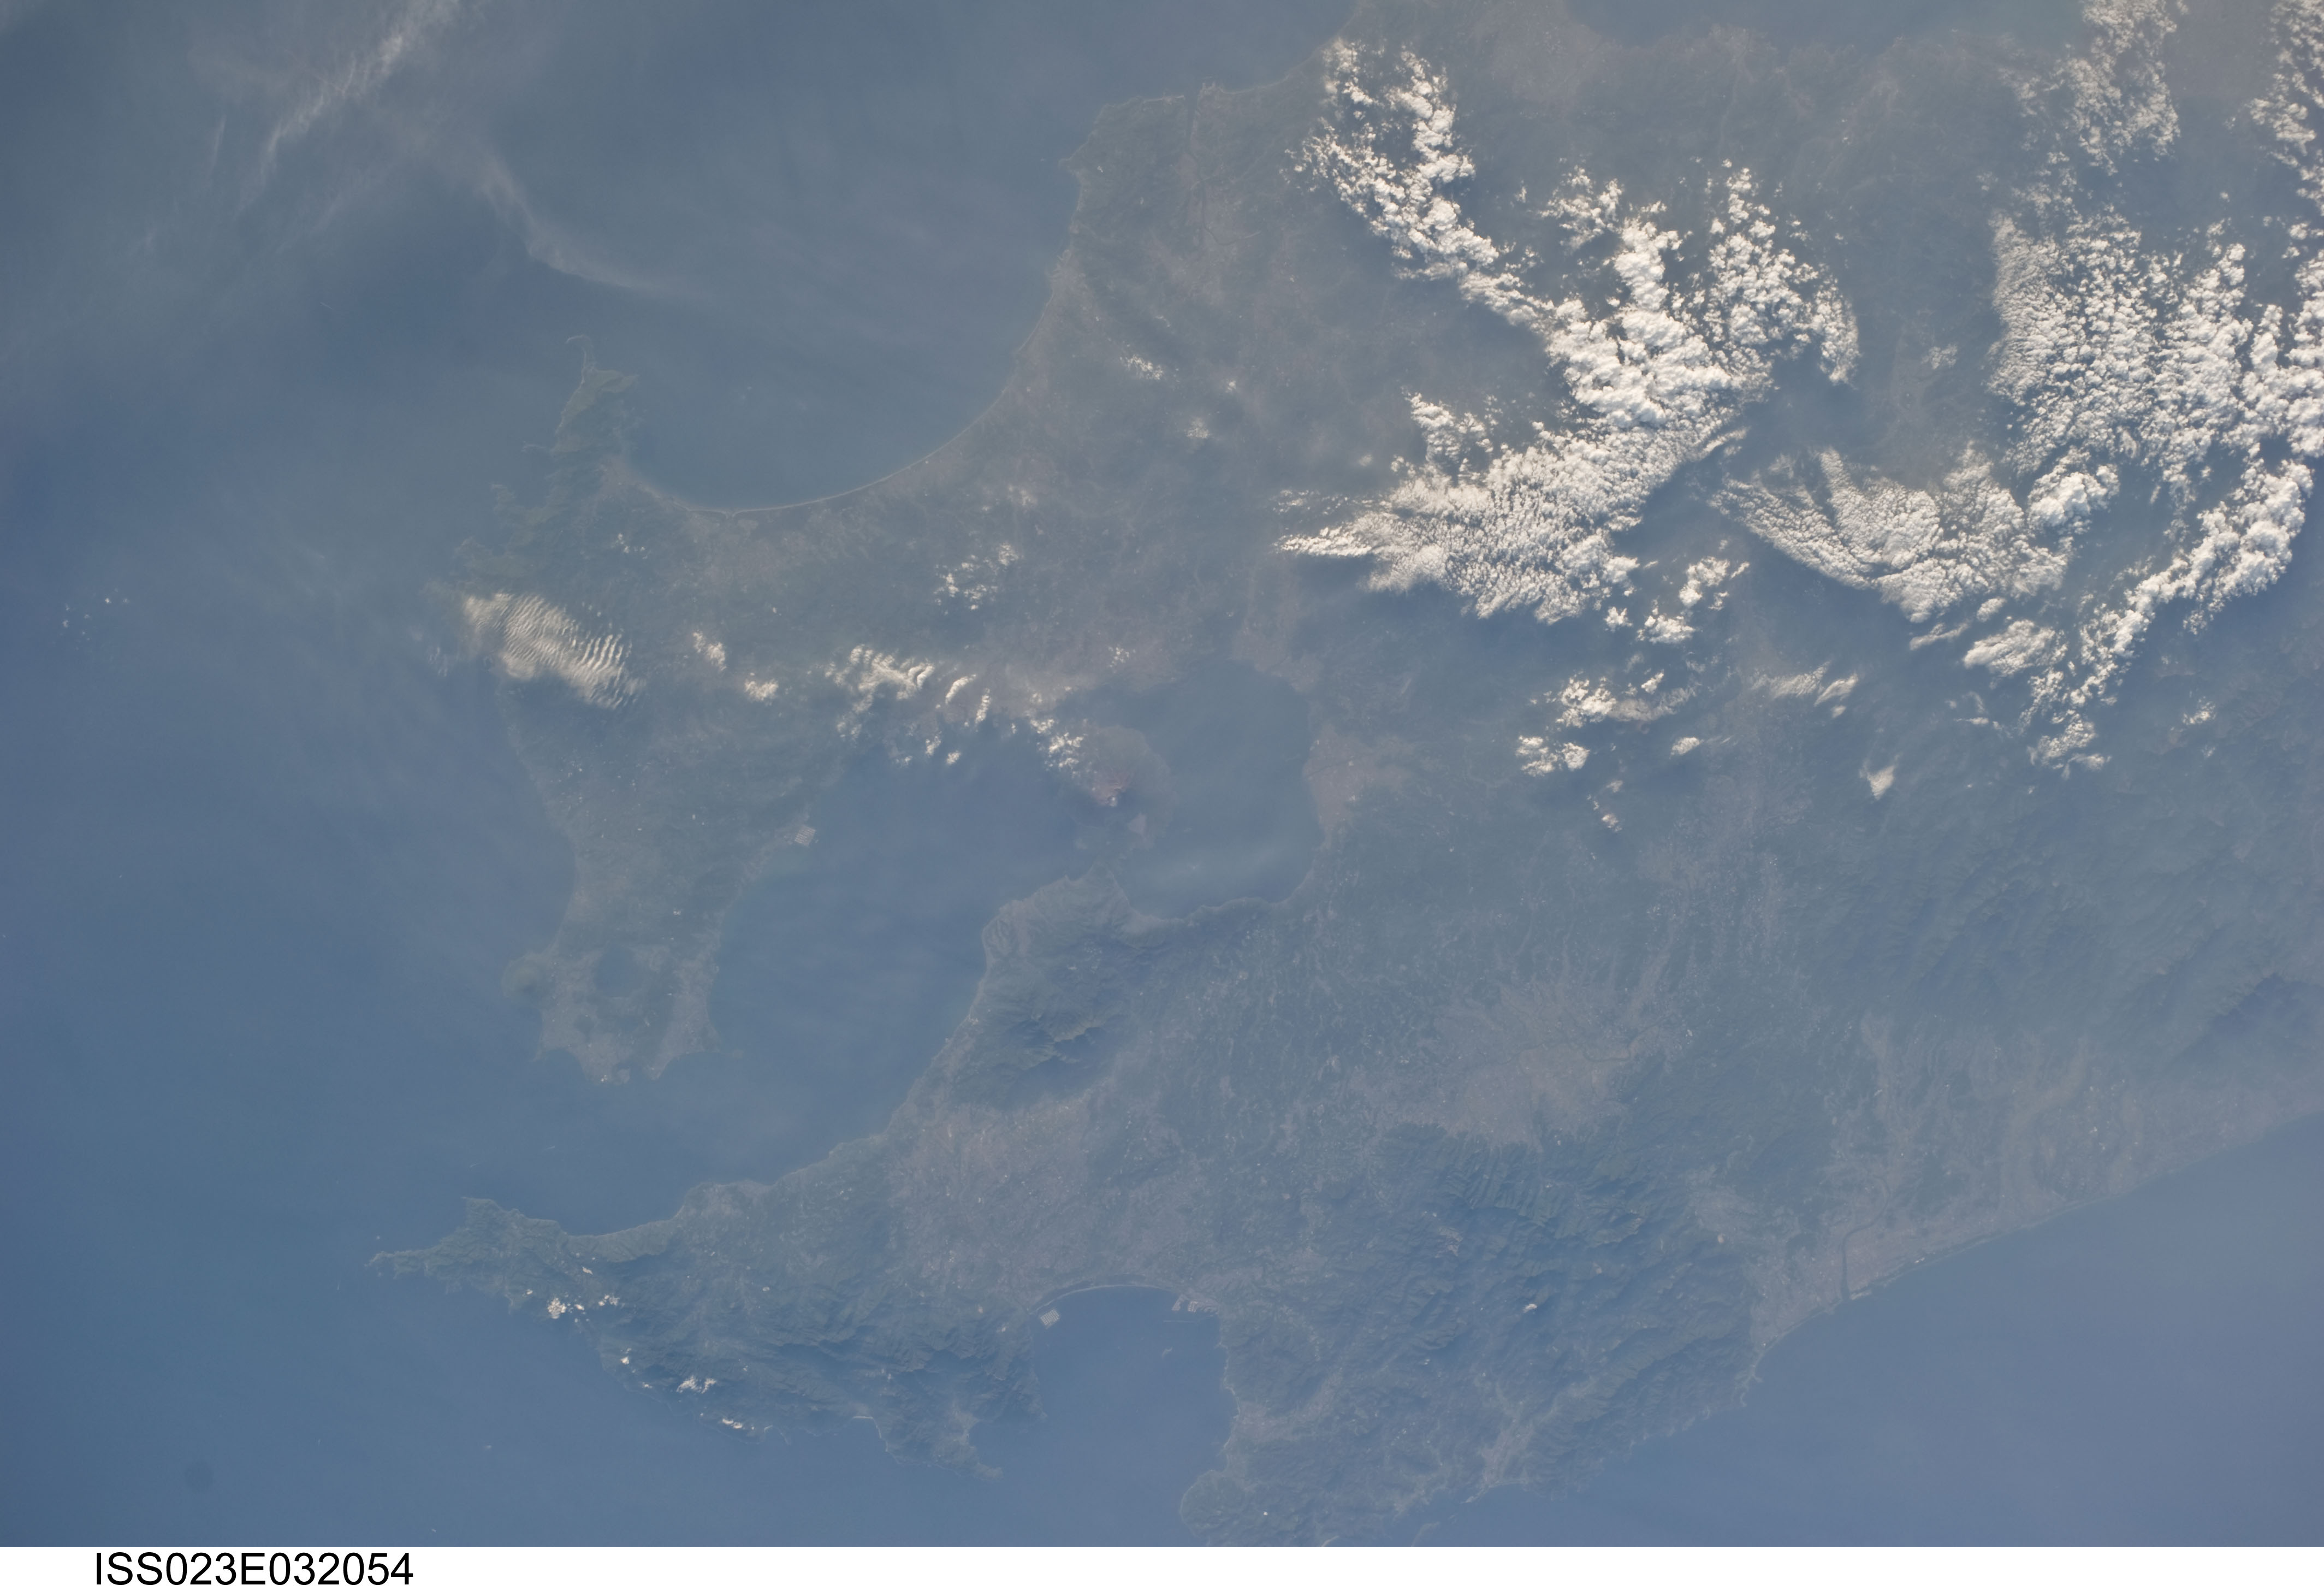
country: JAPAN
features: KAGOSHIMA, SAKURA-JIMA VOLCANO, ONOGARA-DAKE
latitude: 31.5
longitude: 130.5
